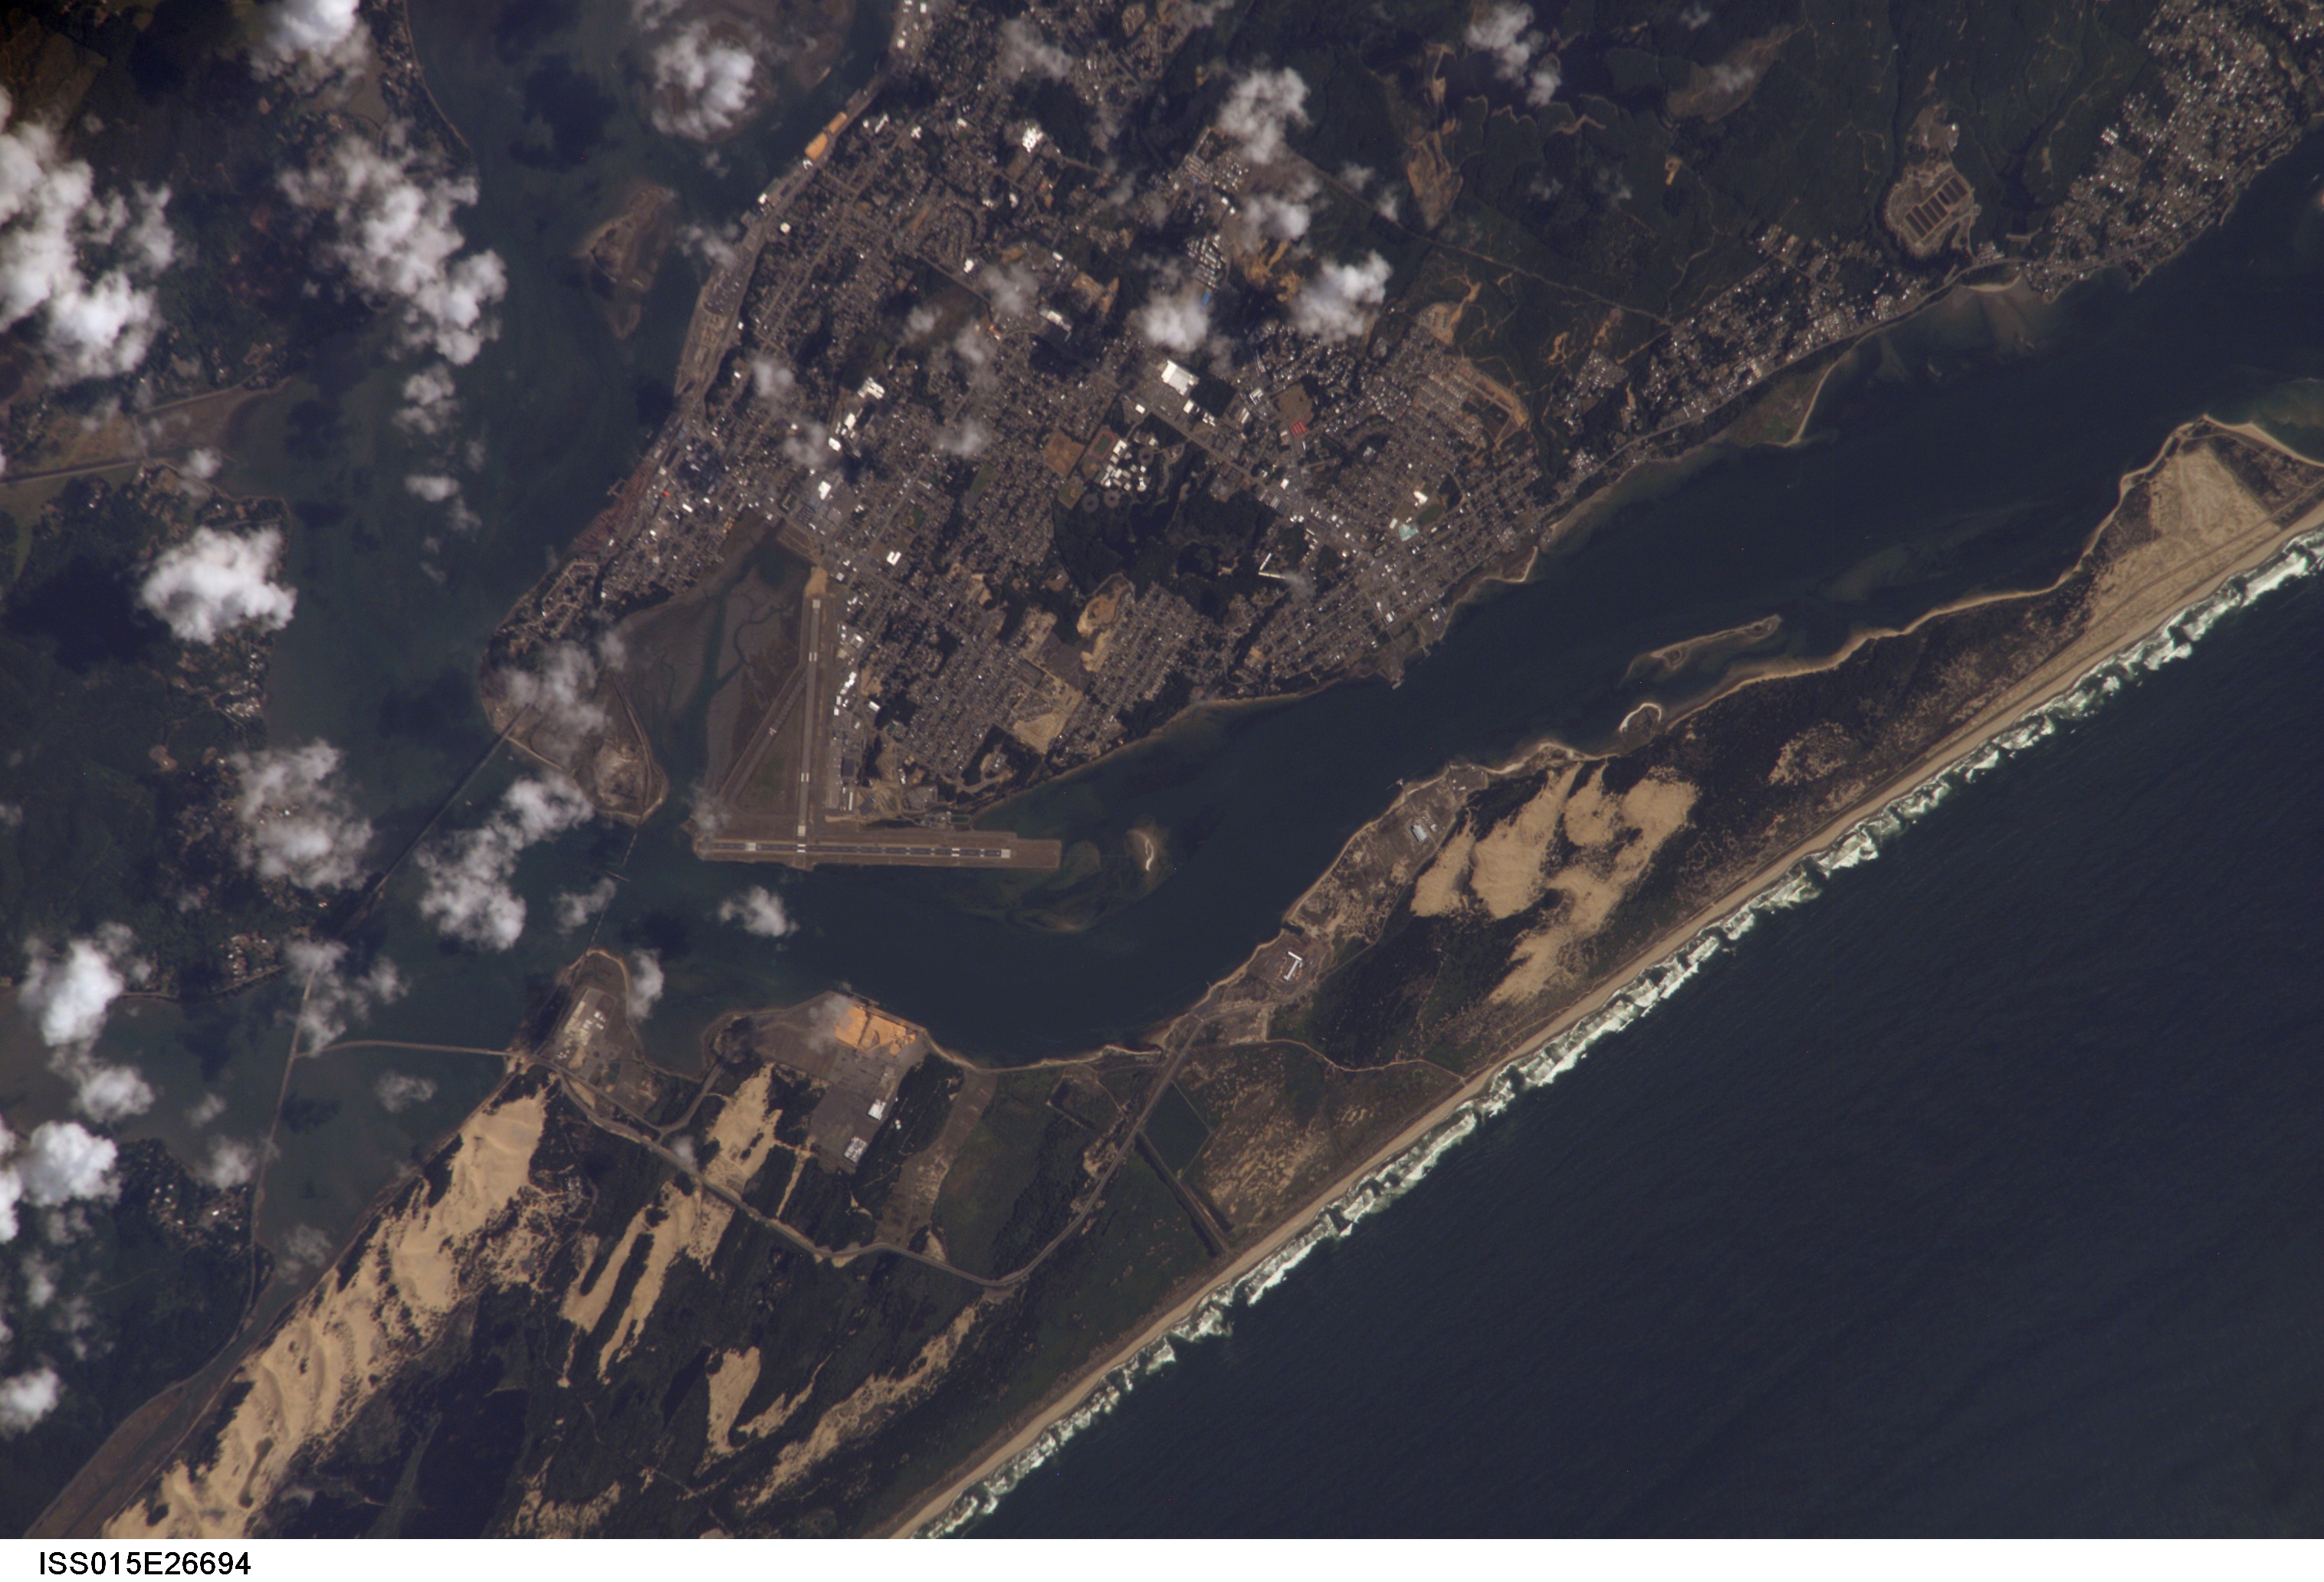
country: USA-OREGON
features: NORTH BEND, AIRPORT, COOS B., DUNES, COAST
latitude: 43.4
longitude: -124.3
